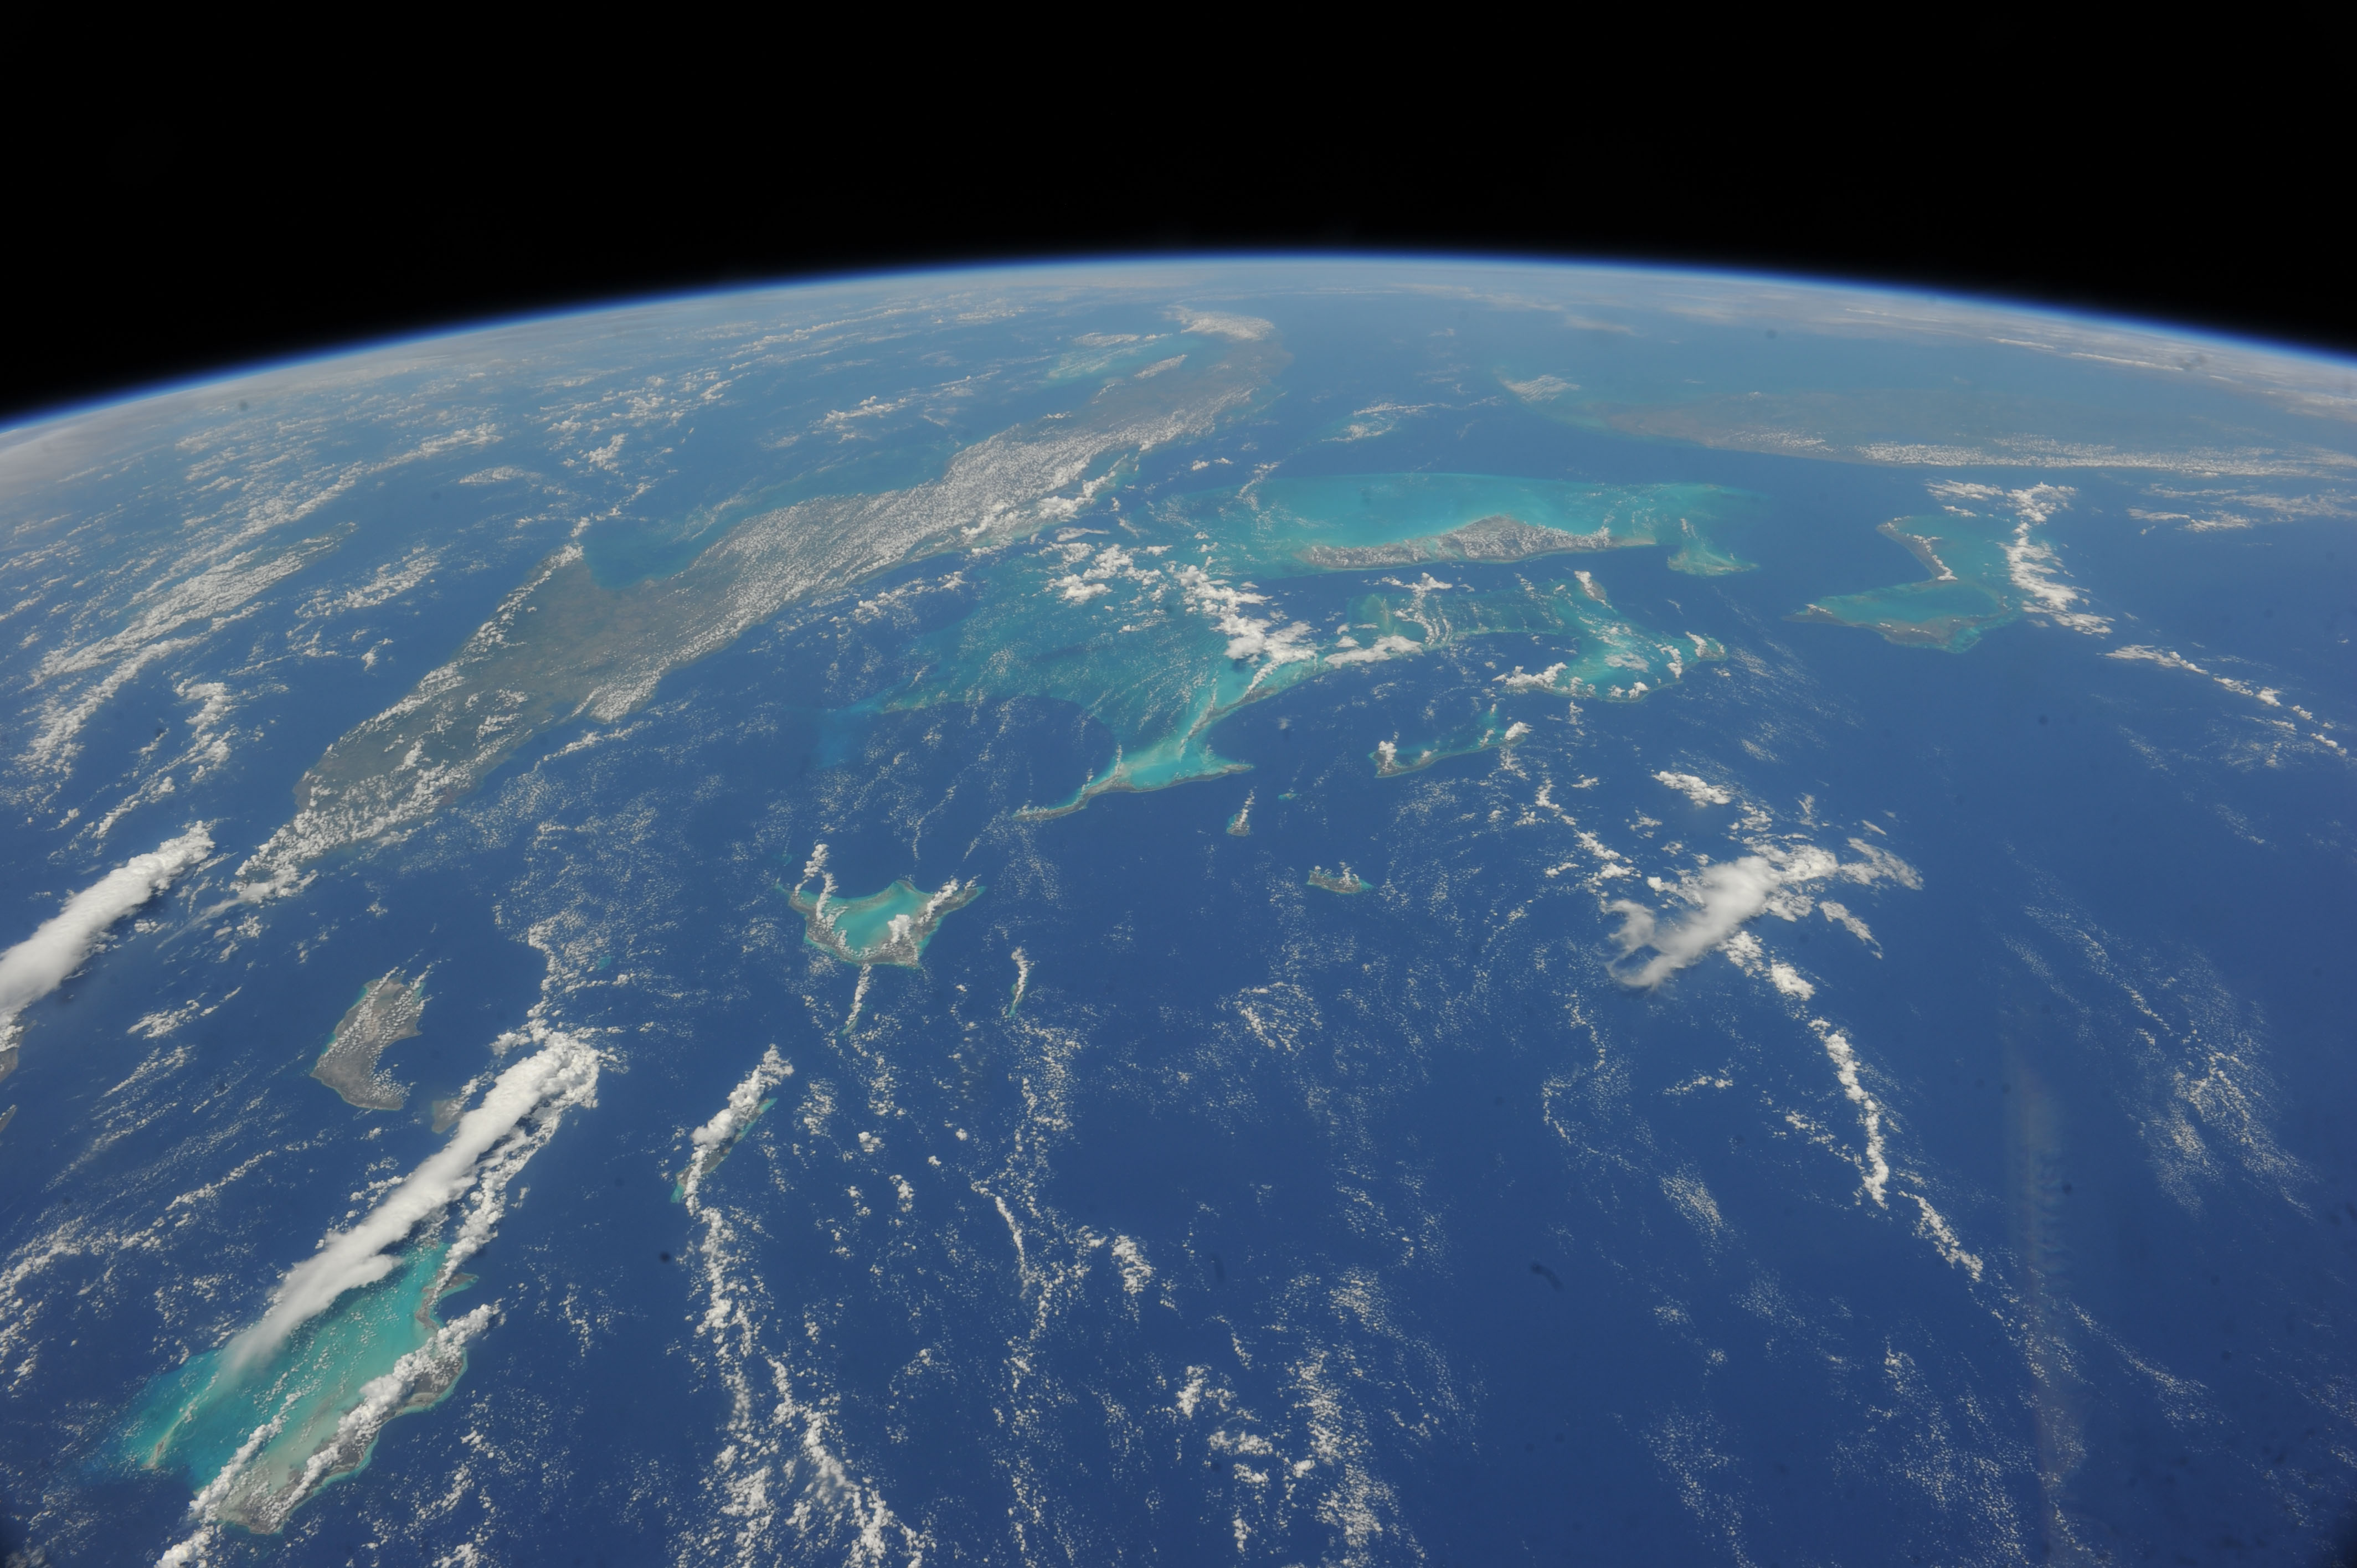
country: BAHAMAS
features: THE BAHAMAS, CUBA, ISLANDS, ARCHIPELAGO, NORTH ATLANTIC OCEAN, EARTH LIMB, TURKS AND CAICOS ISLANDS, FLORIDA
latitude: 23.4
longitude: -75.2
